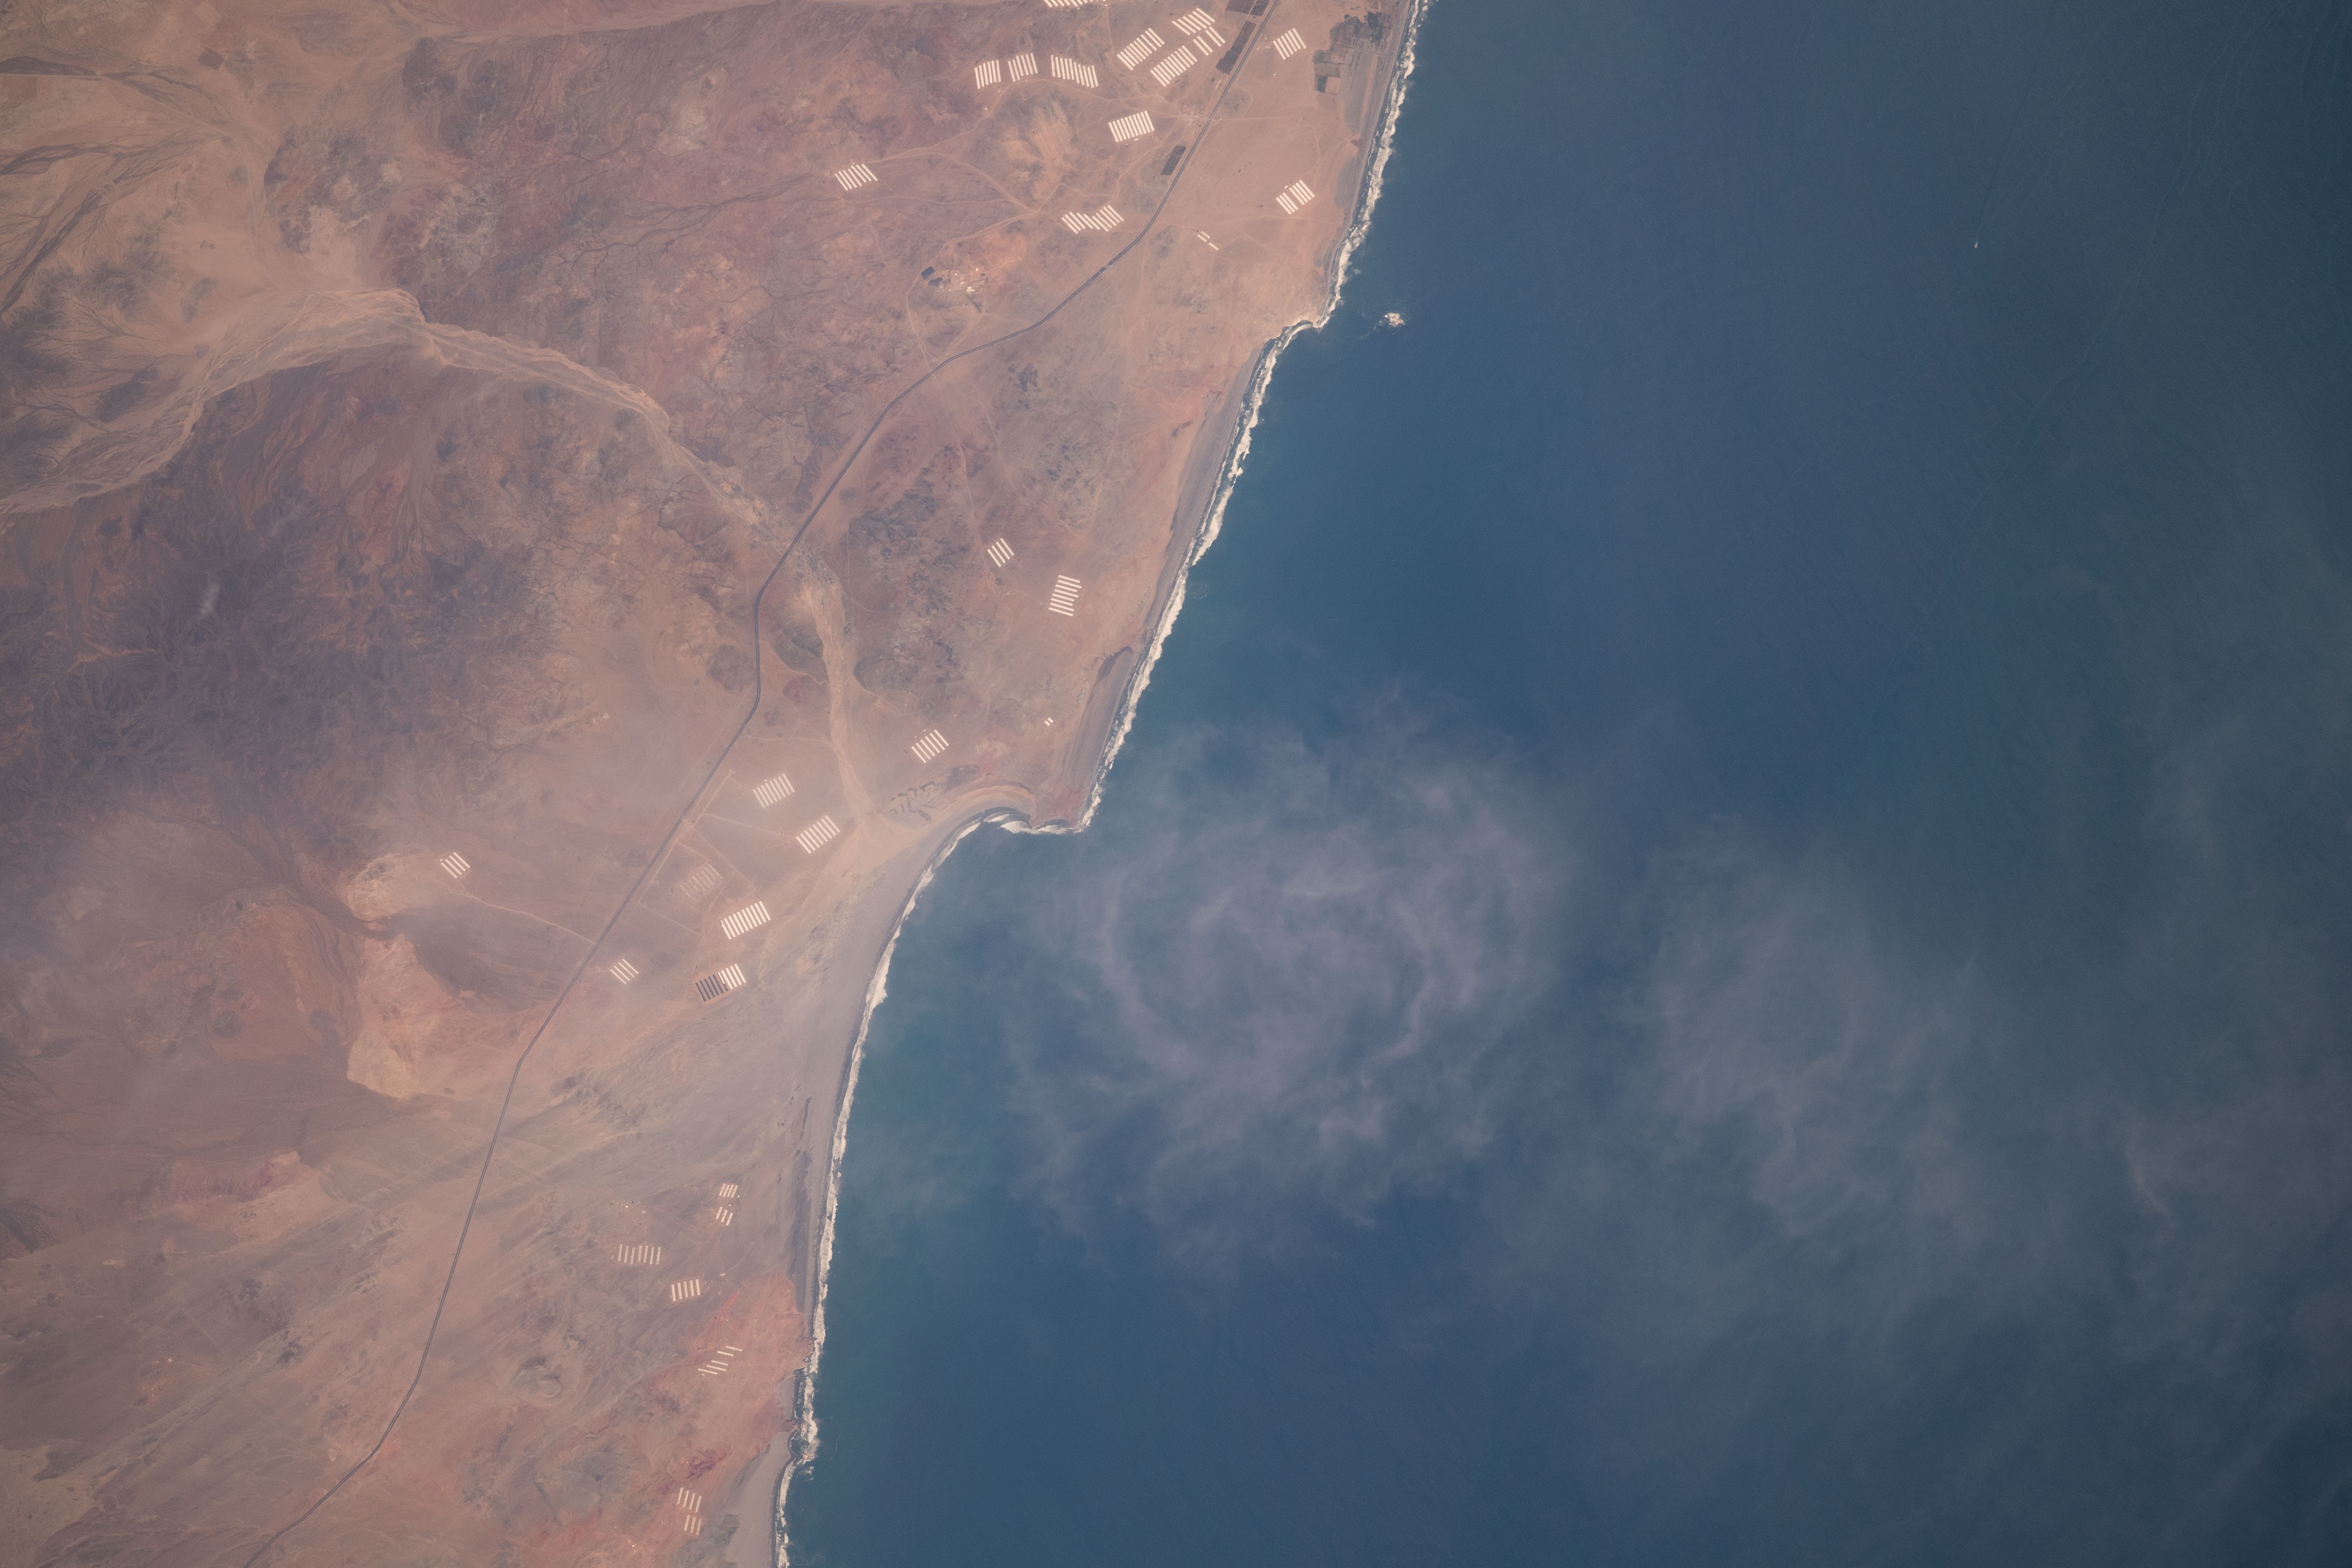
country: PERU
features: BERMEJO
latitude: -10.6
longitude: -77.9
